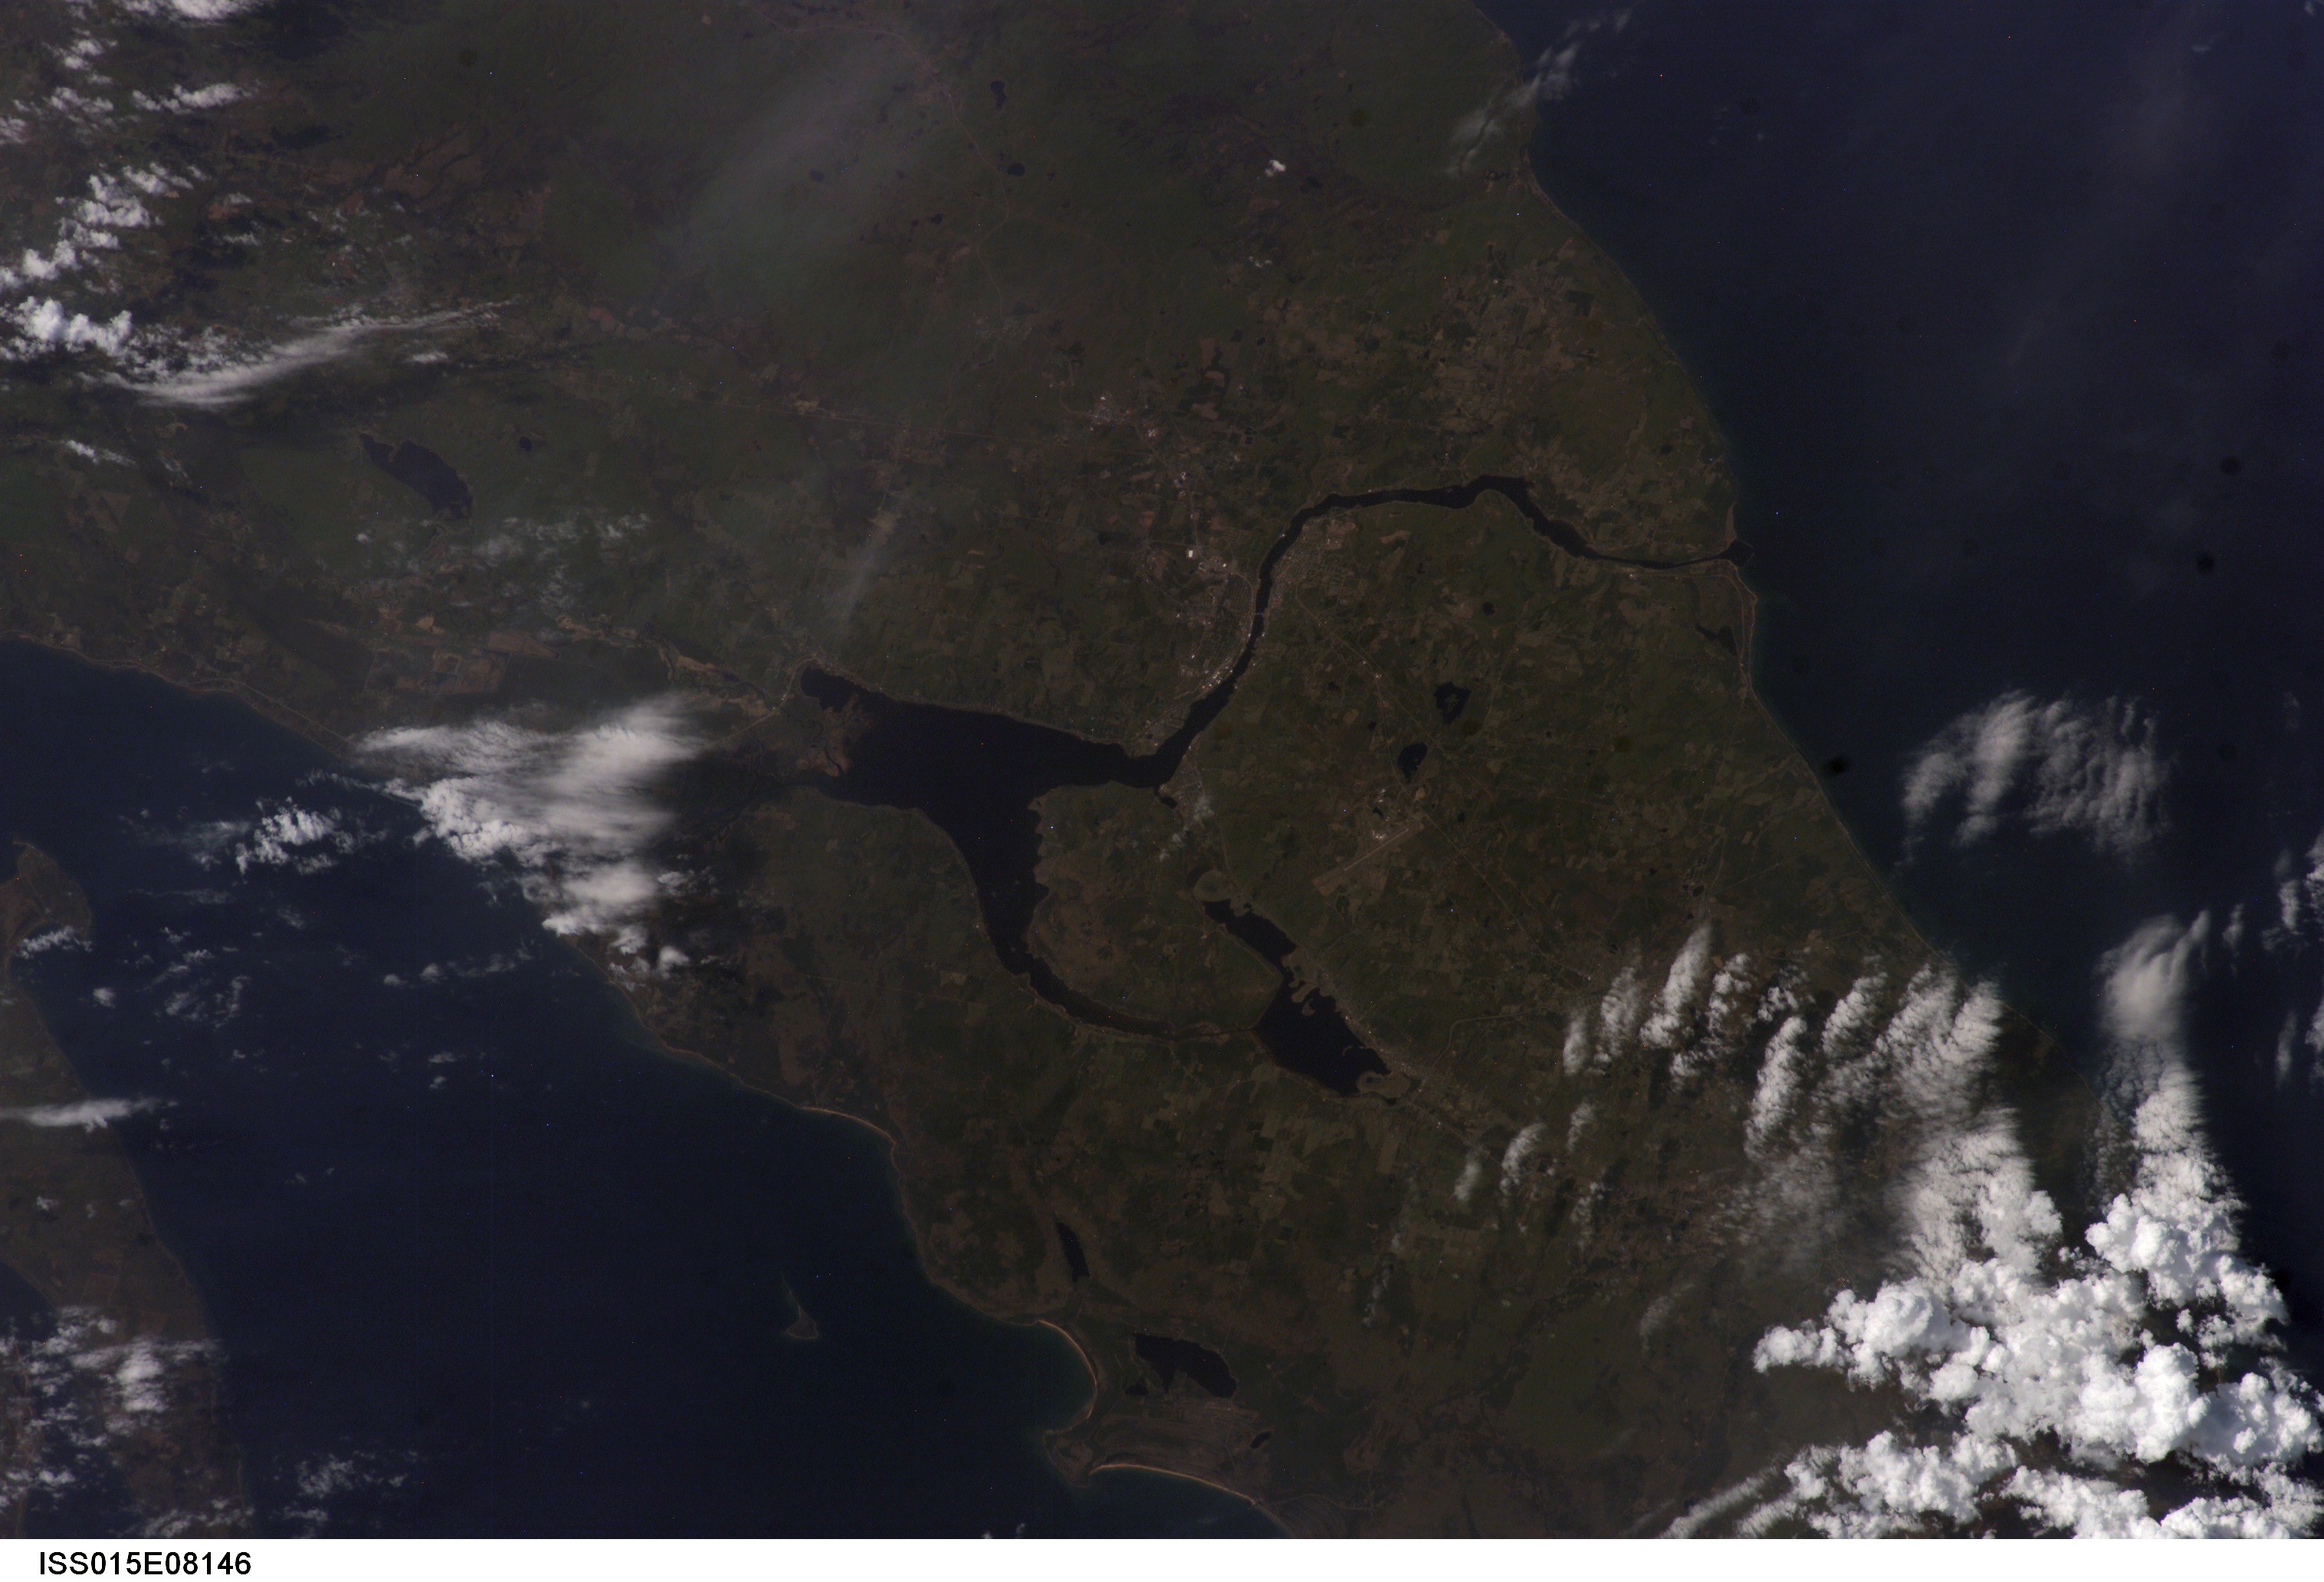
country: USA-MICHIGAN
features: KEWEENAW PENIN., L. LINDEN
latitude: 47.0
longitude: -88.5
